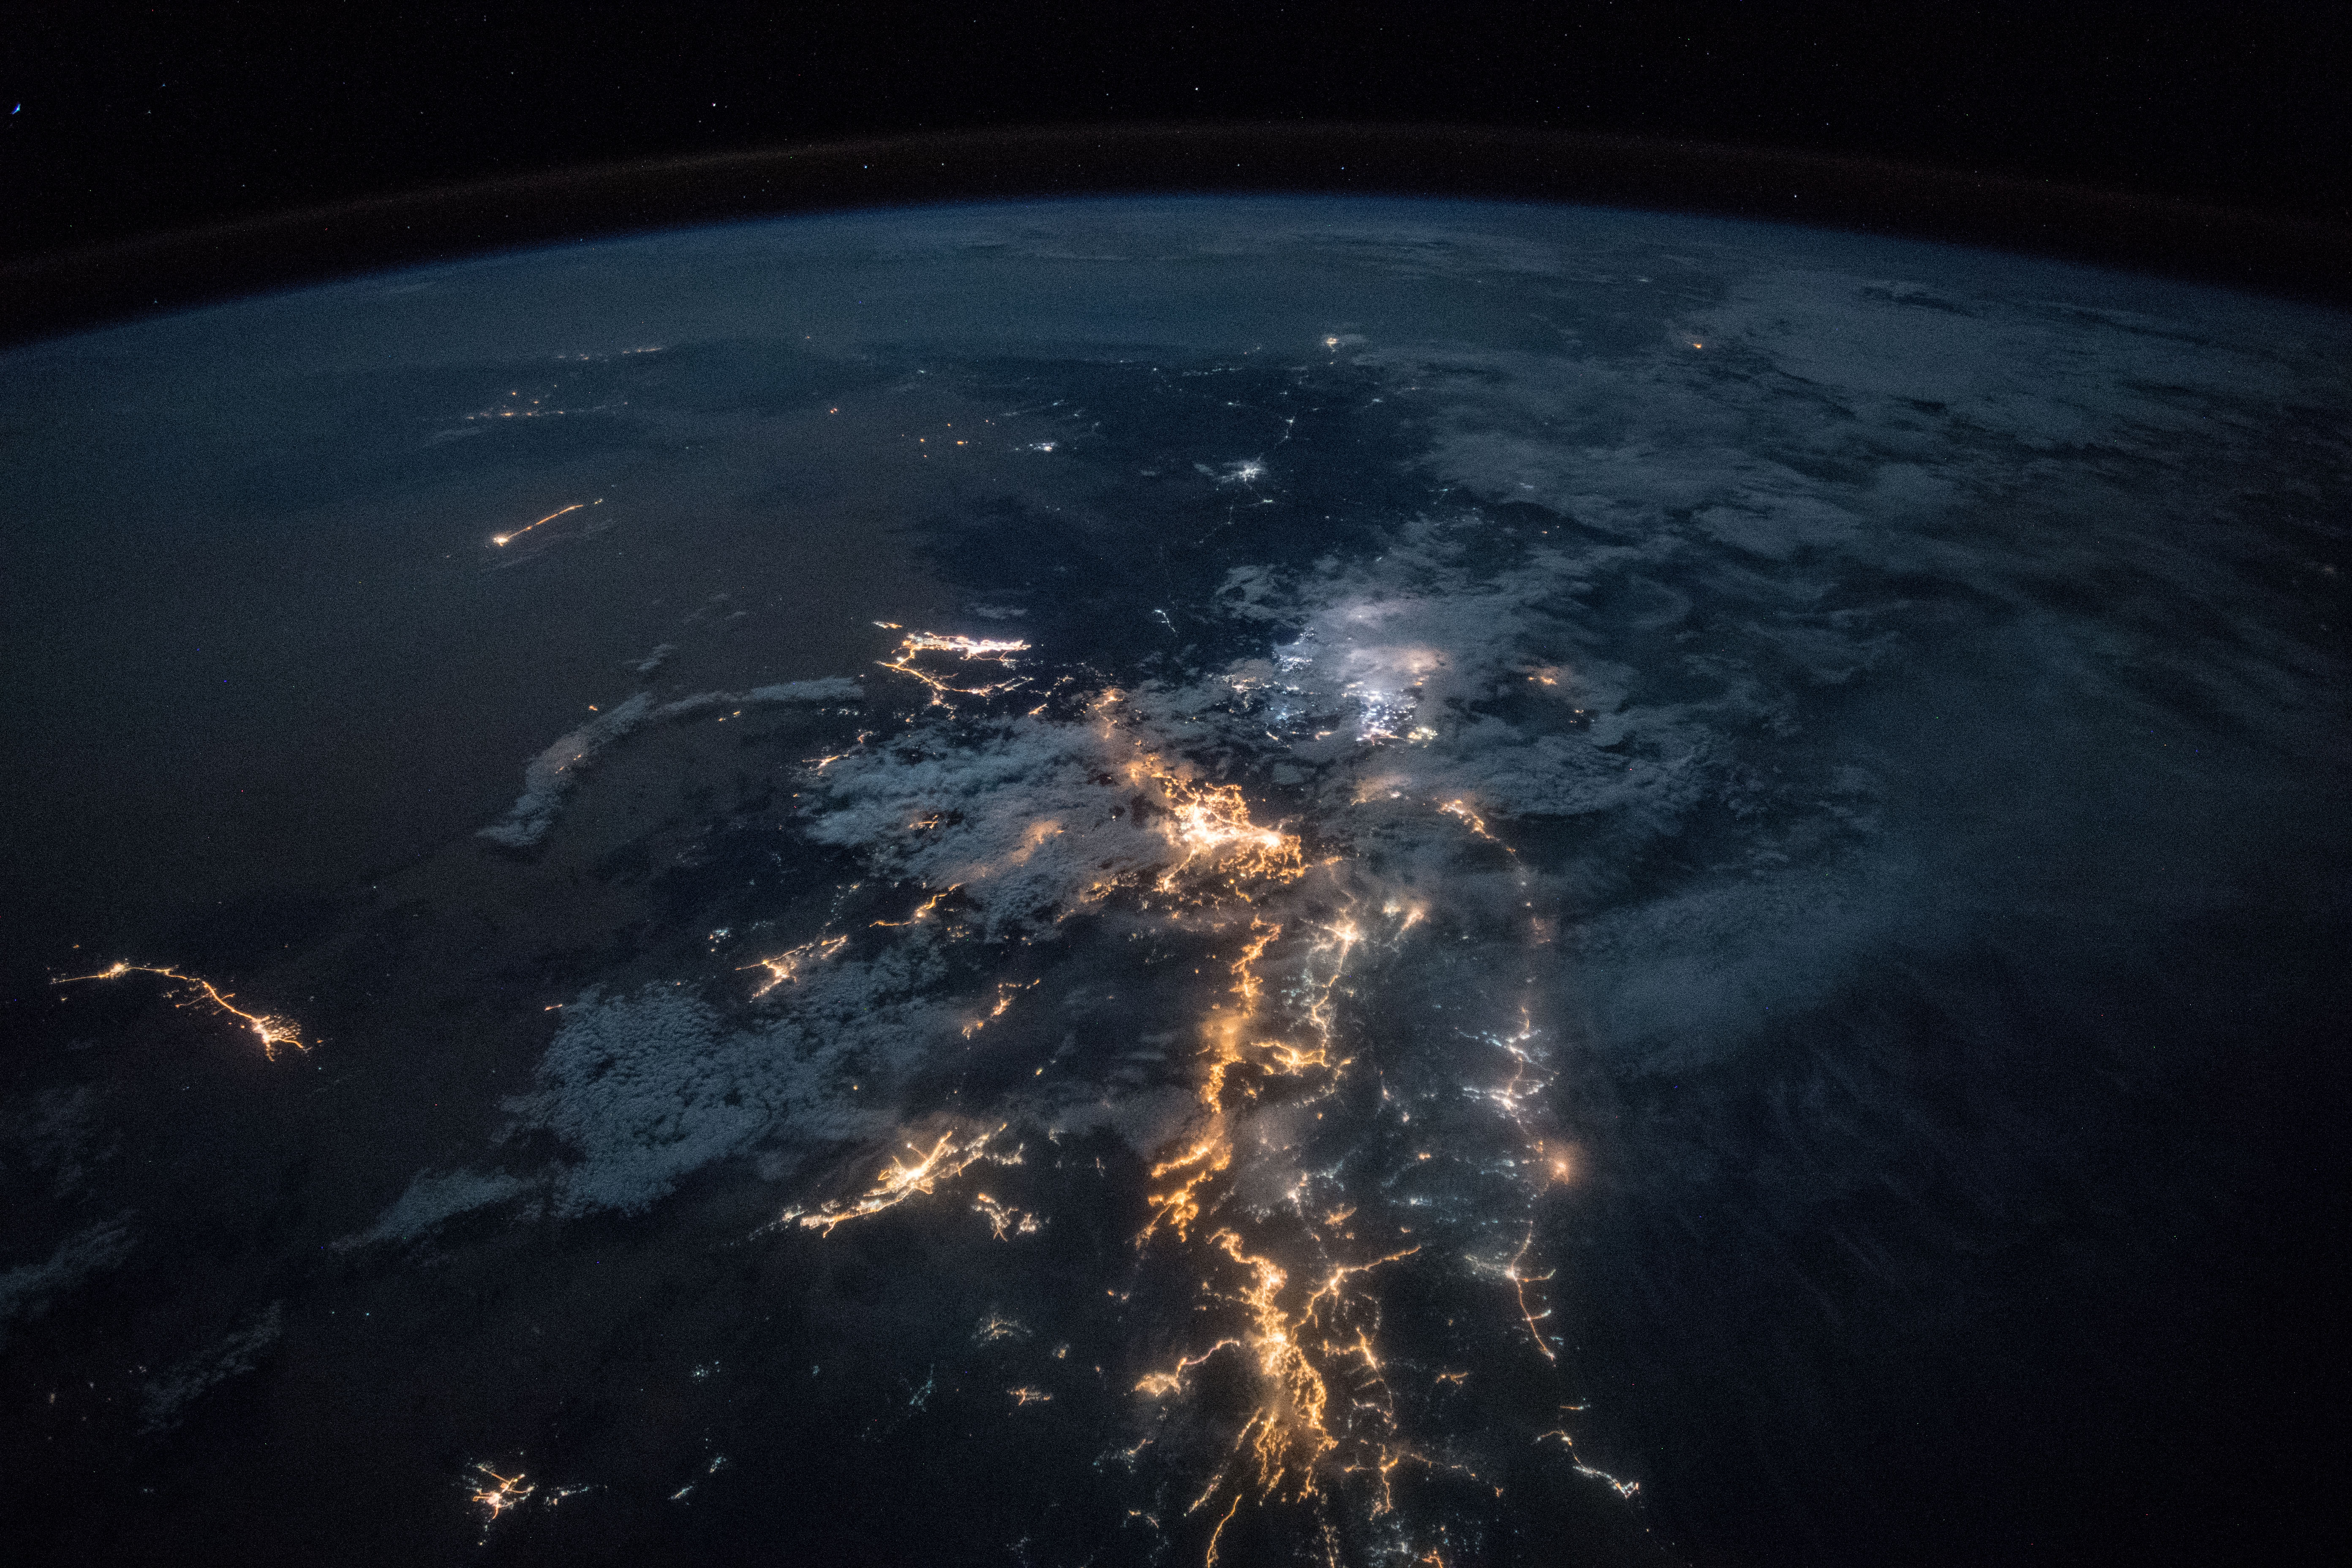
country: SAUDI ARABIA
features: ASIR MOUNTAINS, RED SEA, ABHA CITY, JAZAN CITY, MUHAYIL CITY, BARIQ CITY, AL NAMAS CITY, GULF OF ADEN, NIGHT, EARTH LIMB
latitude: 18.6
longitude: 43.4
